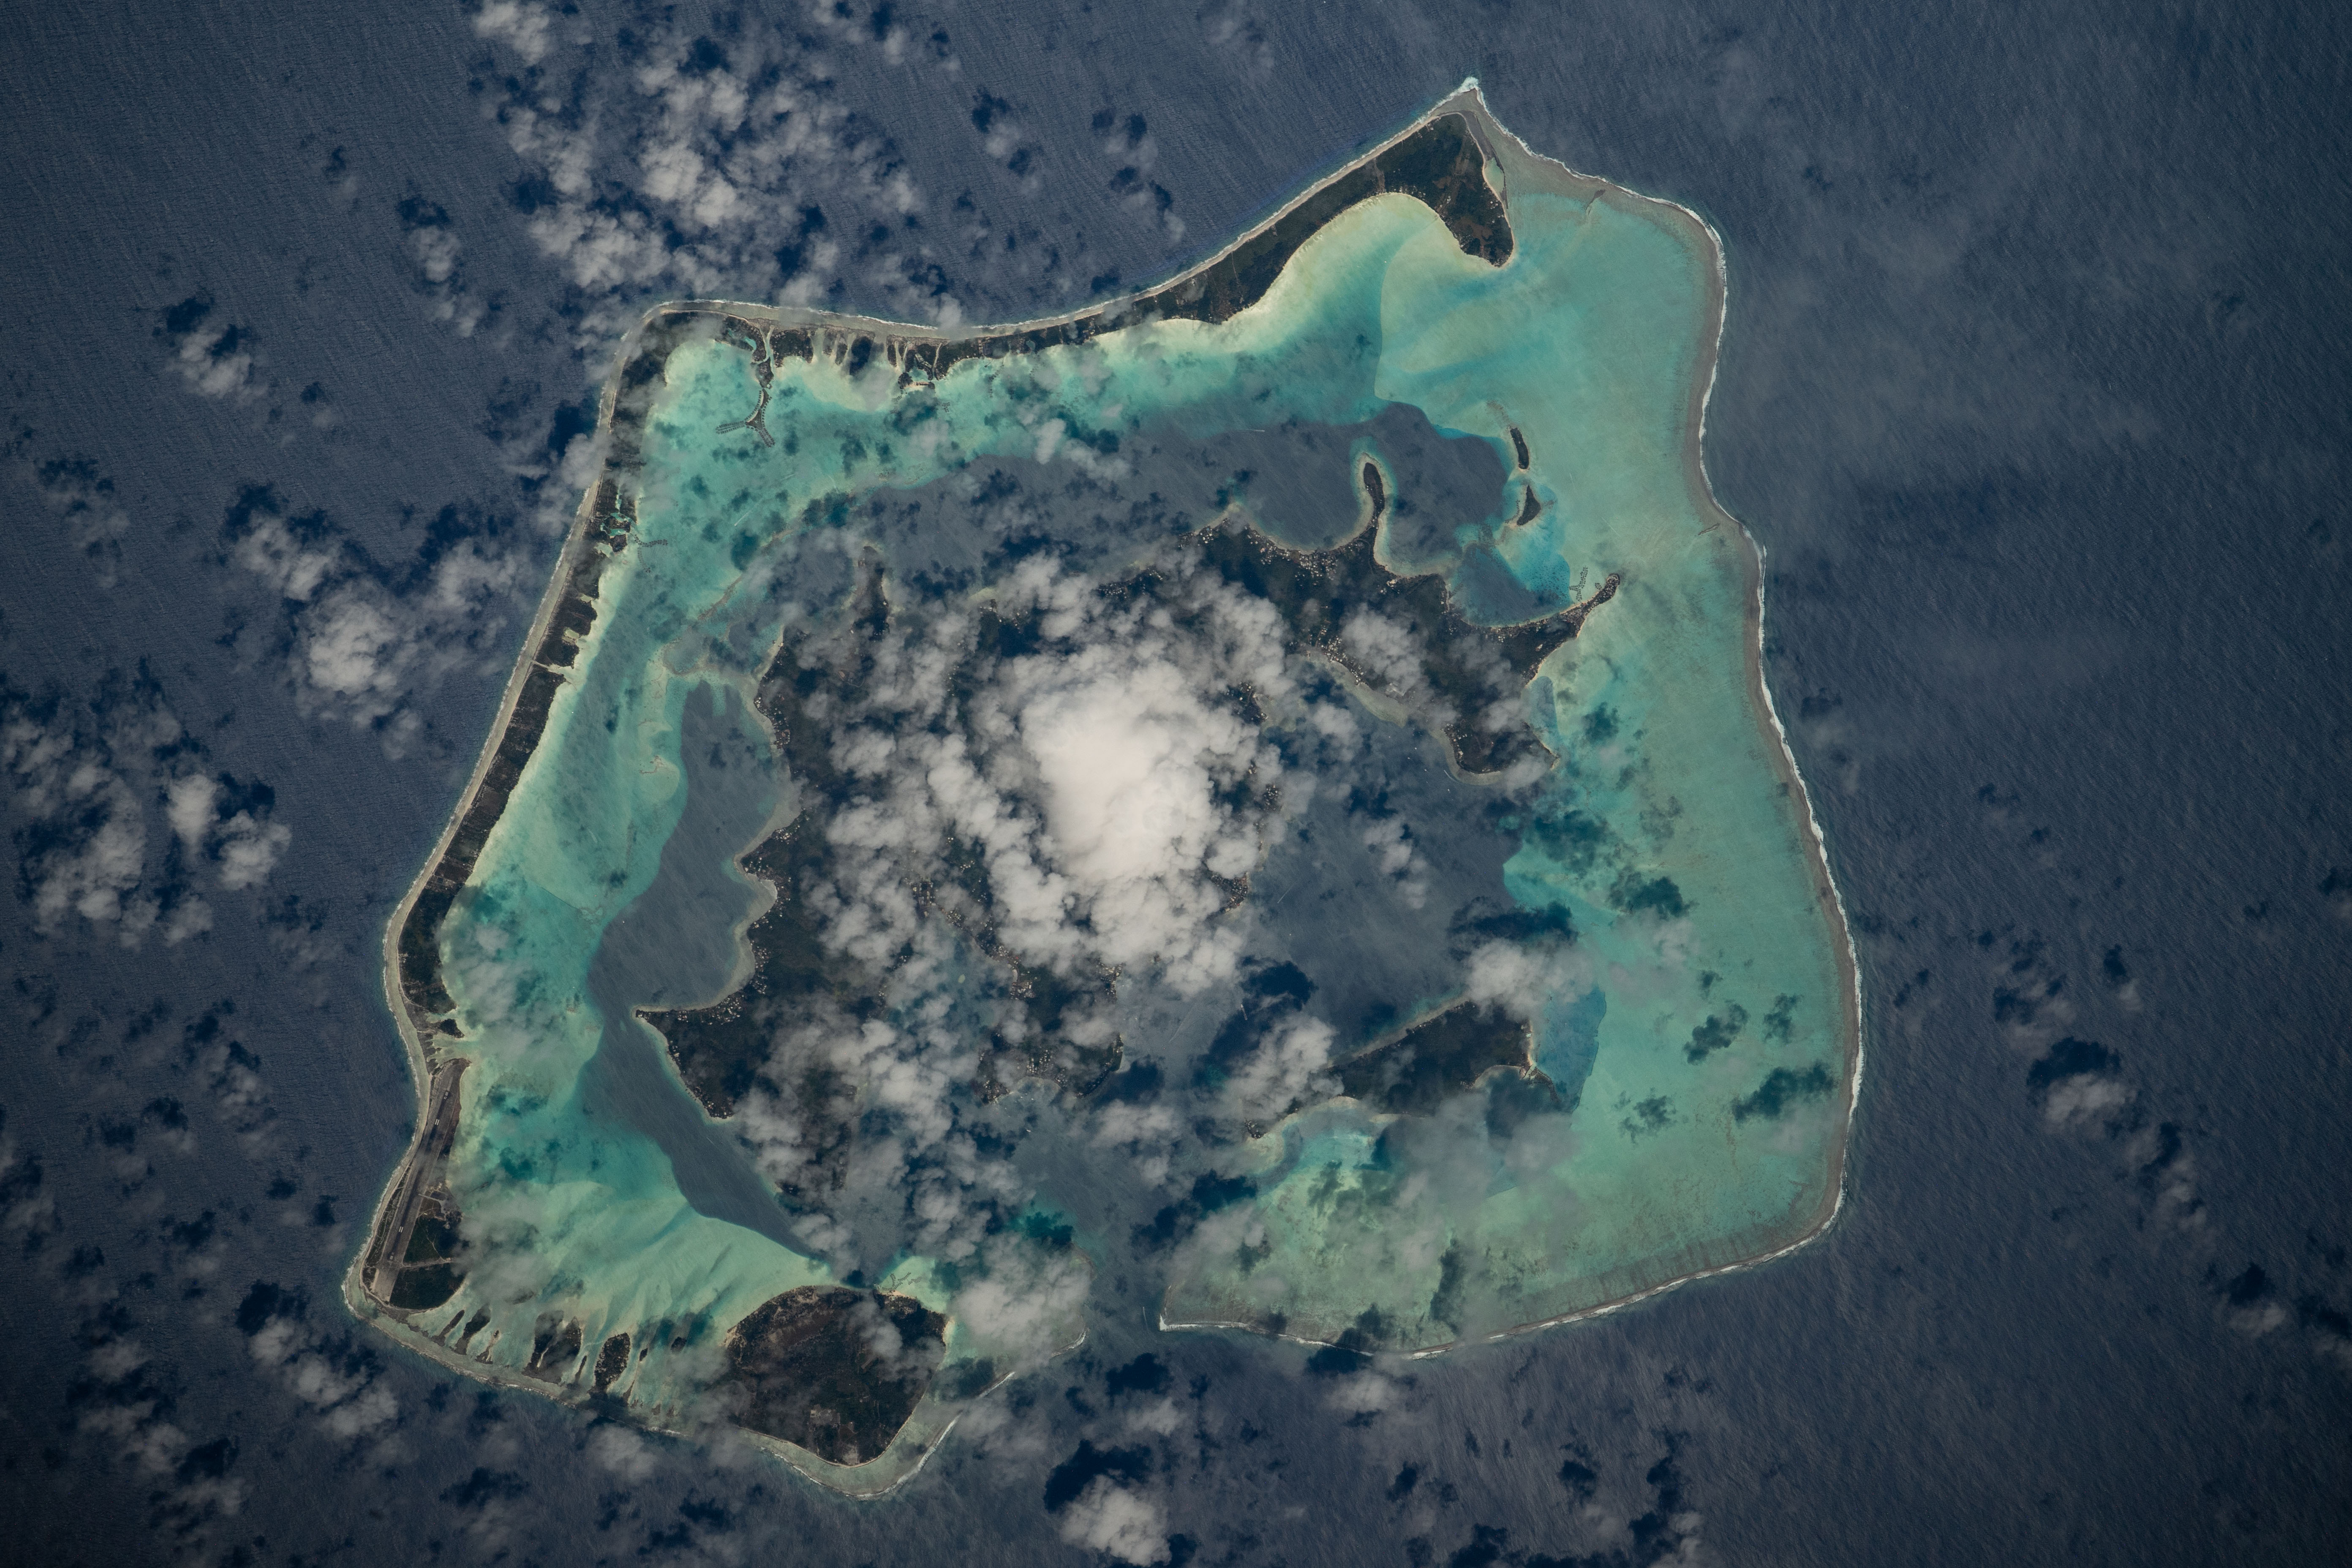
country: SOCIETY ISLANDS
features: BORA BORA
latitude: -16.5
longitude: -151.7
